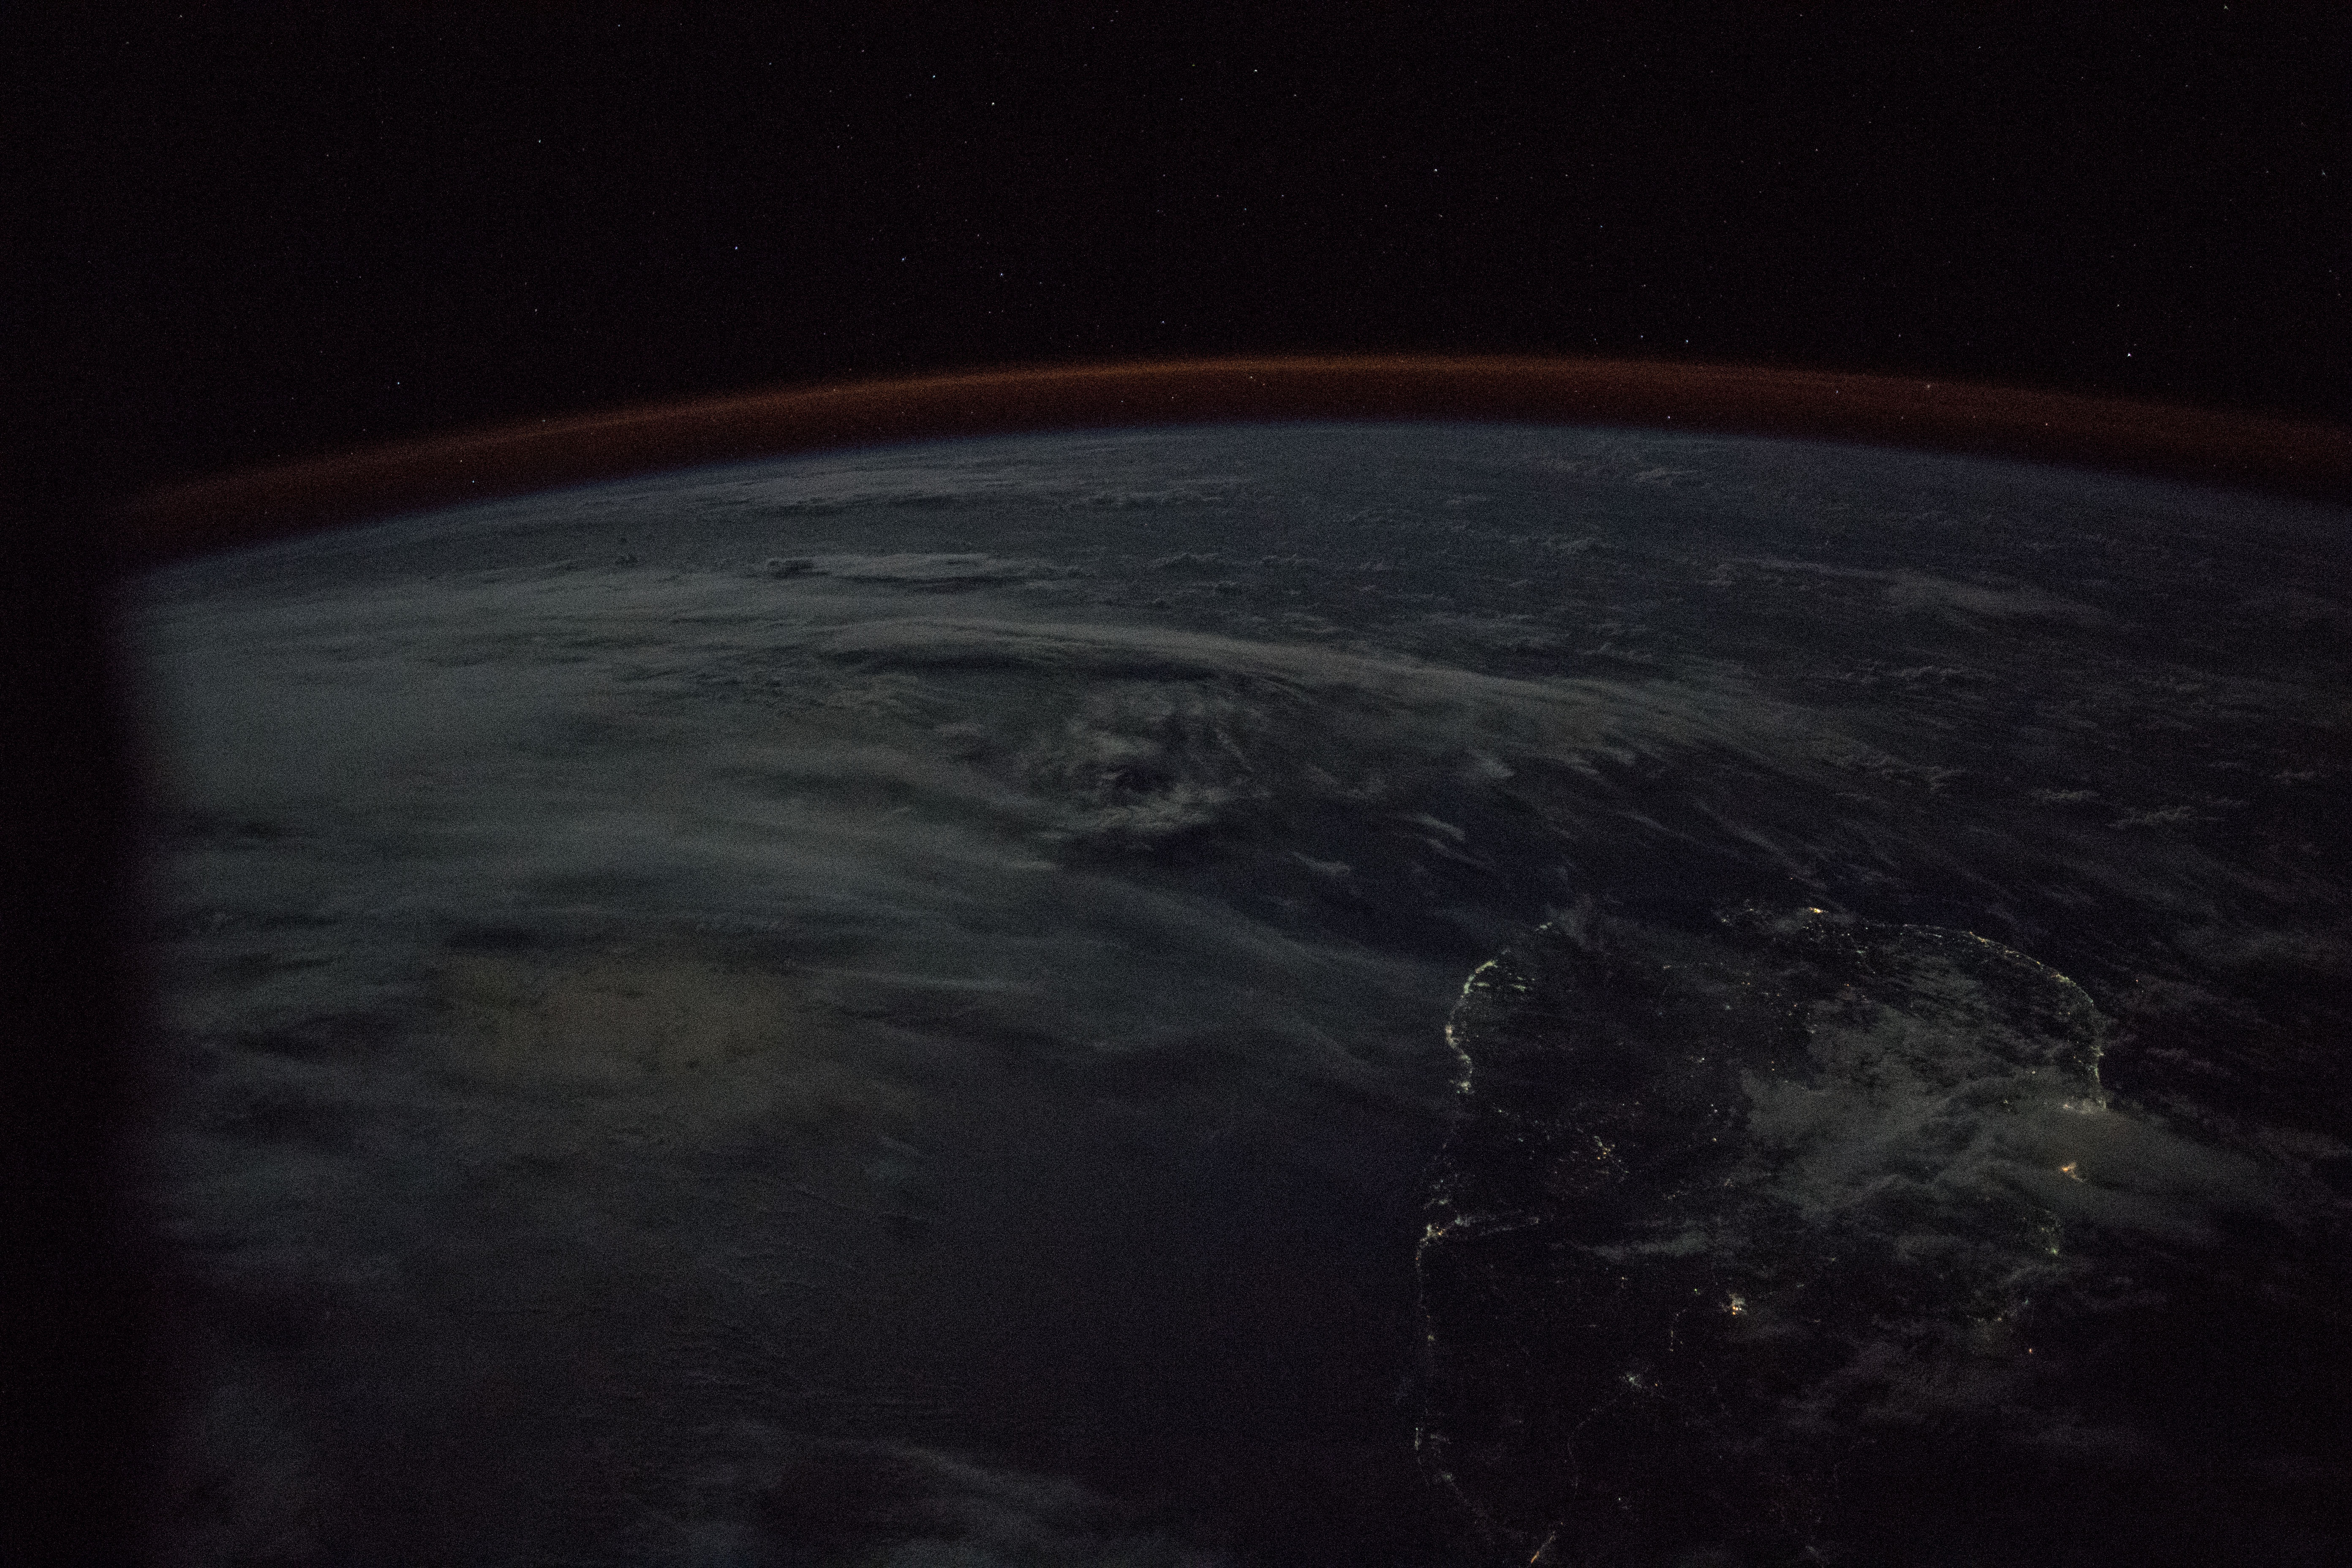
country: USA-OKLAHOMA
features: SRI LANKA, DARK EARTH LIMB
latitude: 7.5
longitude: 84.0
